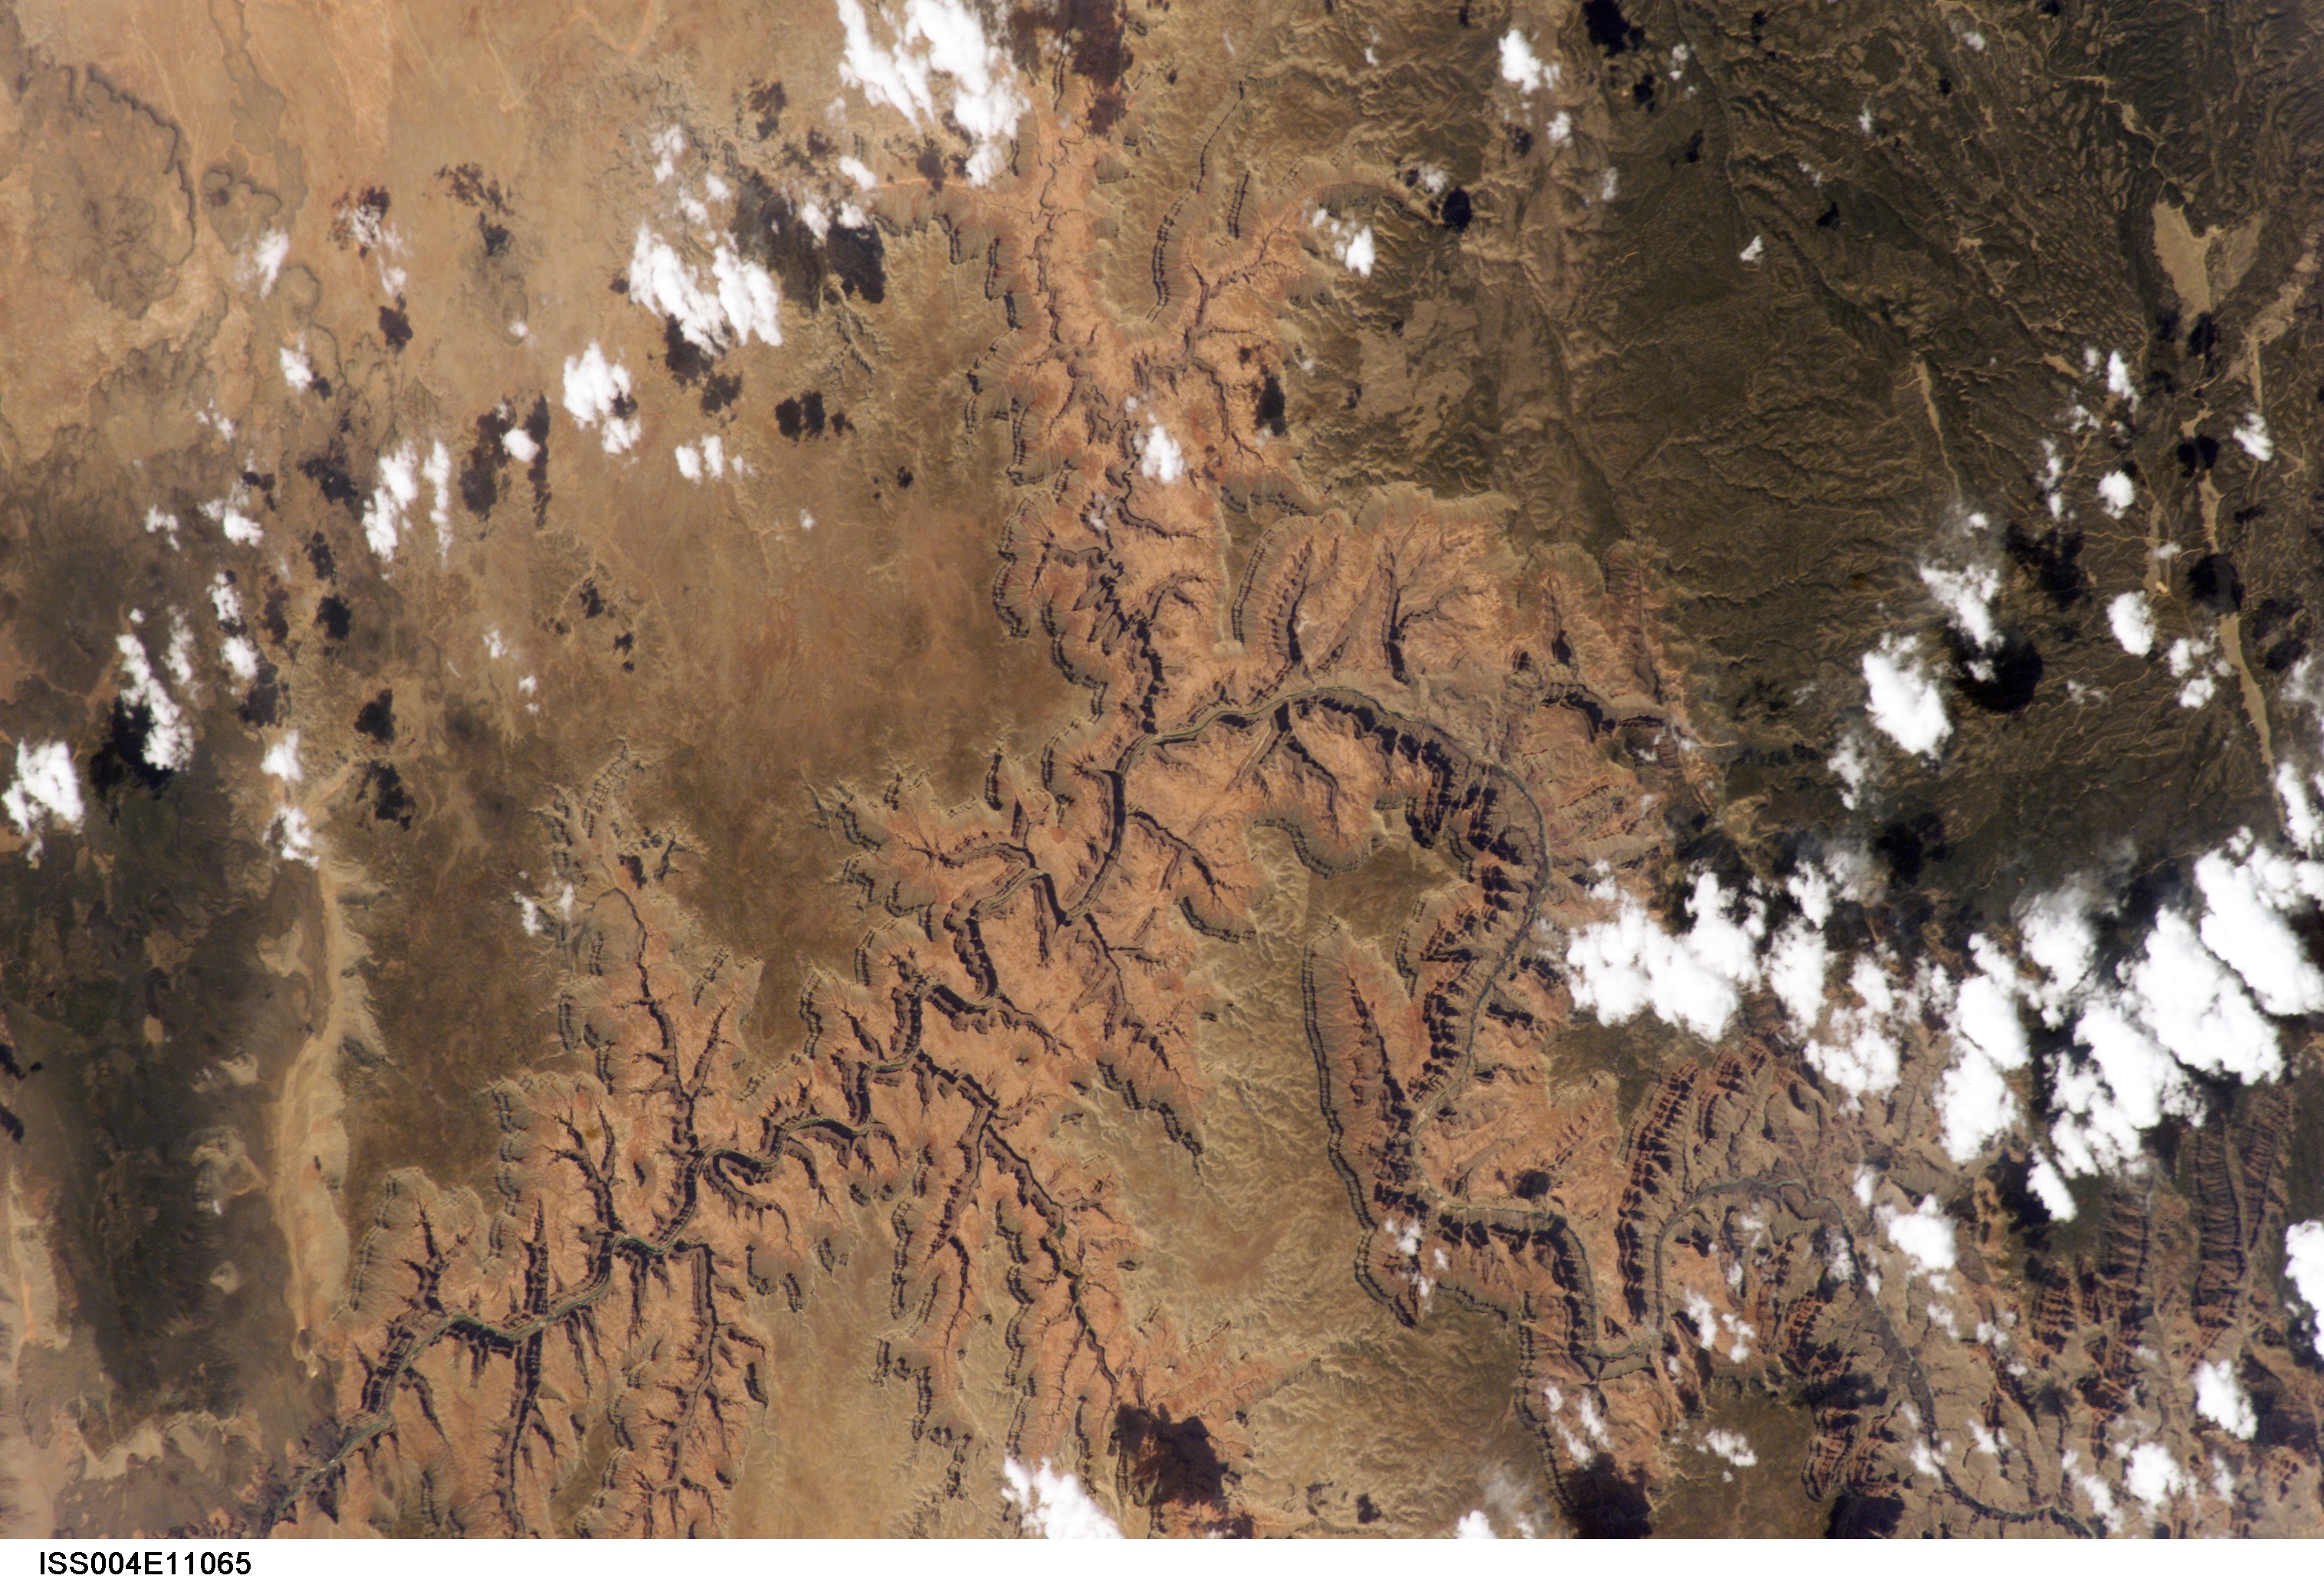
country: USA-ARIZONA
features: GRAND CANYON, FOREST, MT.
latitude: 36.5
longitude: -112.5
